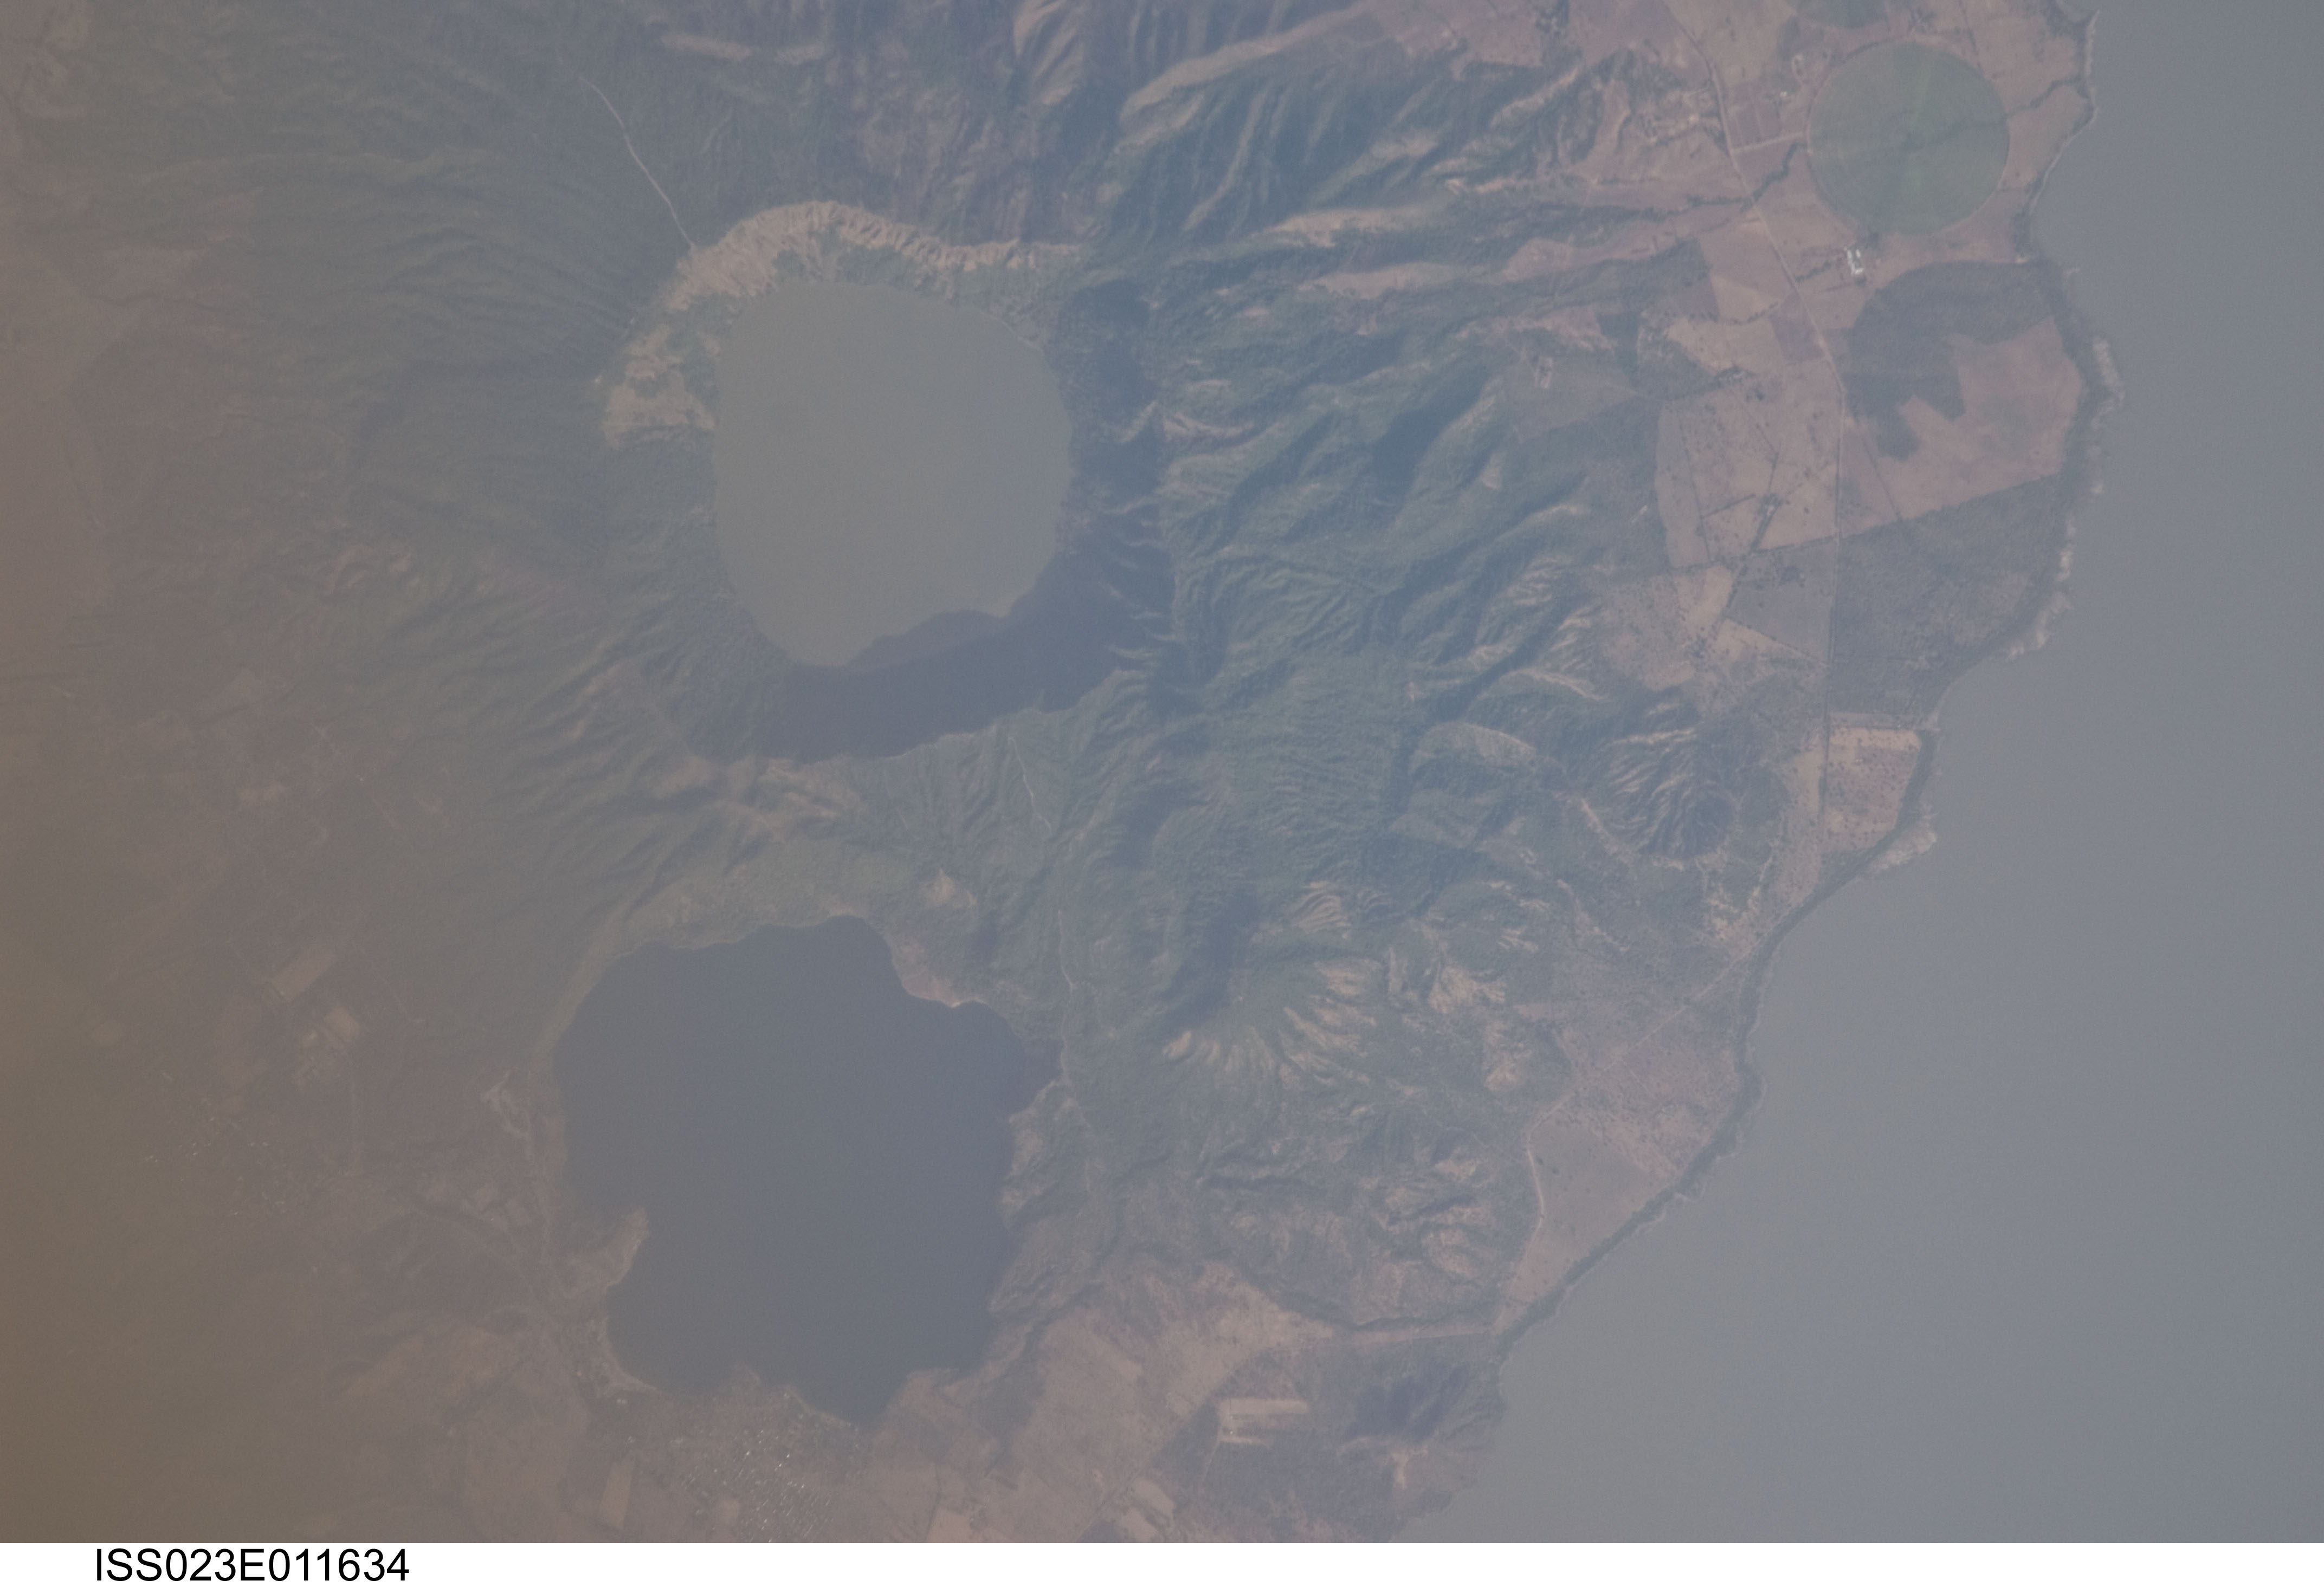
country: NICARAGUA
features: APOYEQUE VOLCANIC COMPLEX, MANAGUA L.
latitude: 12.2
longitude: -86.3
